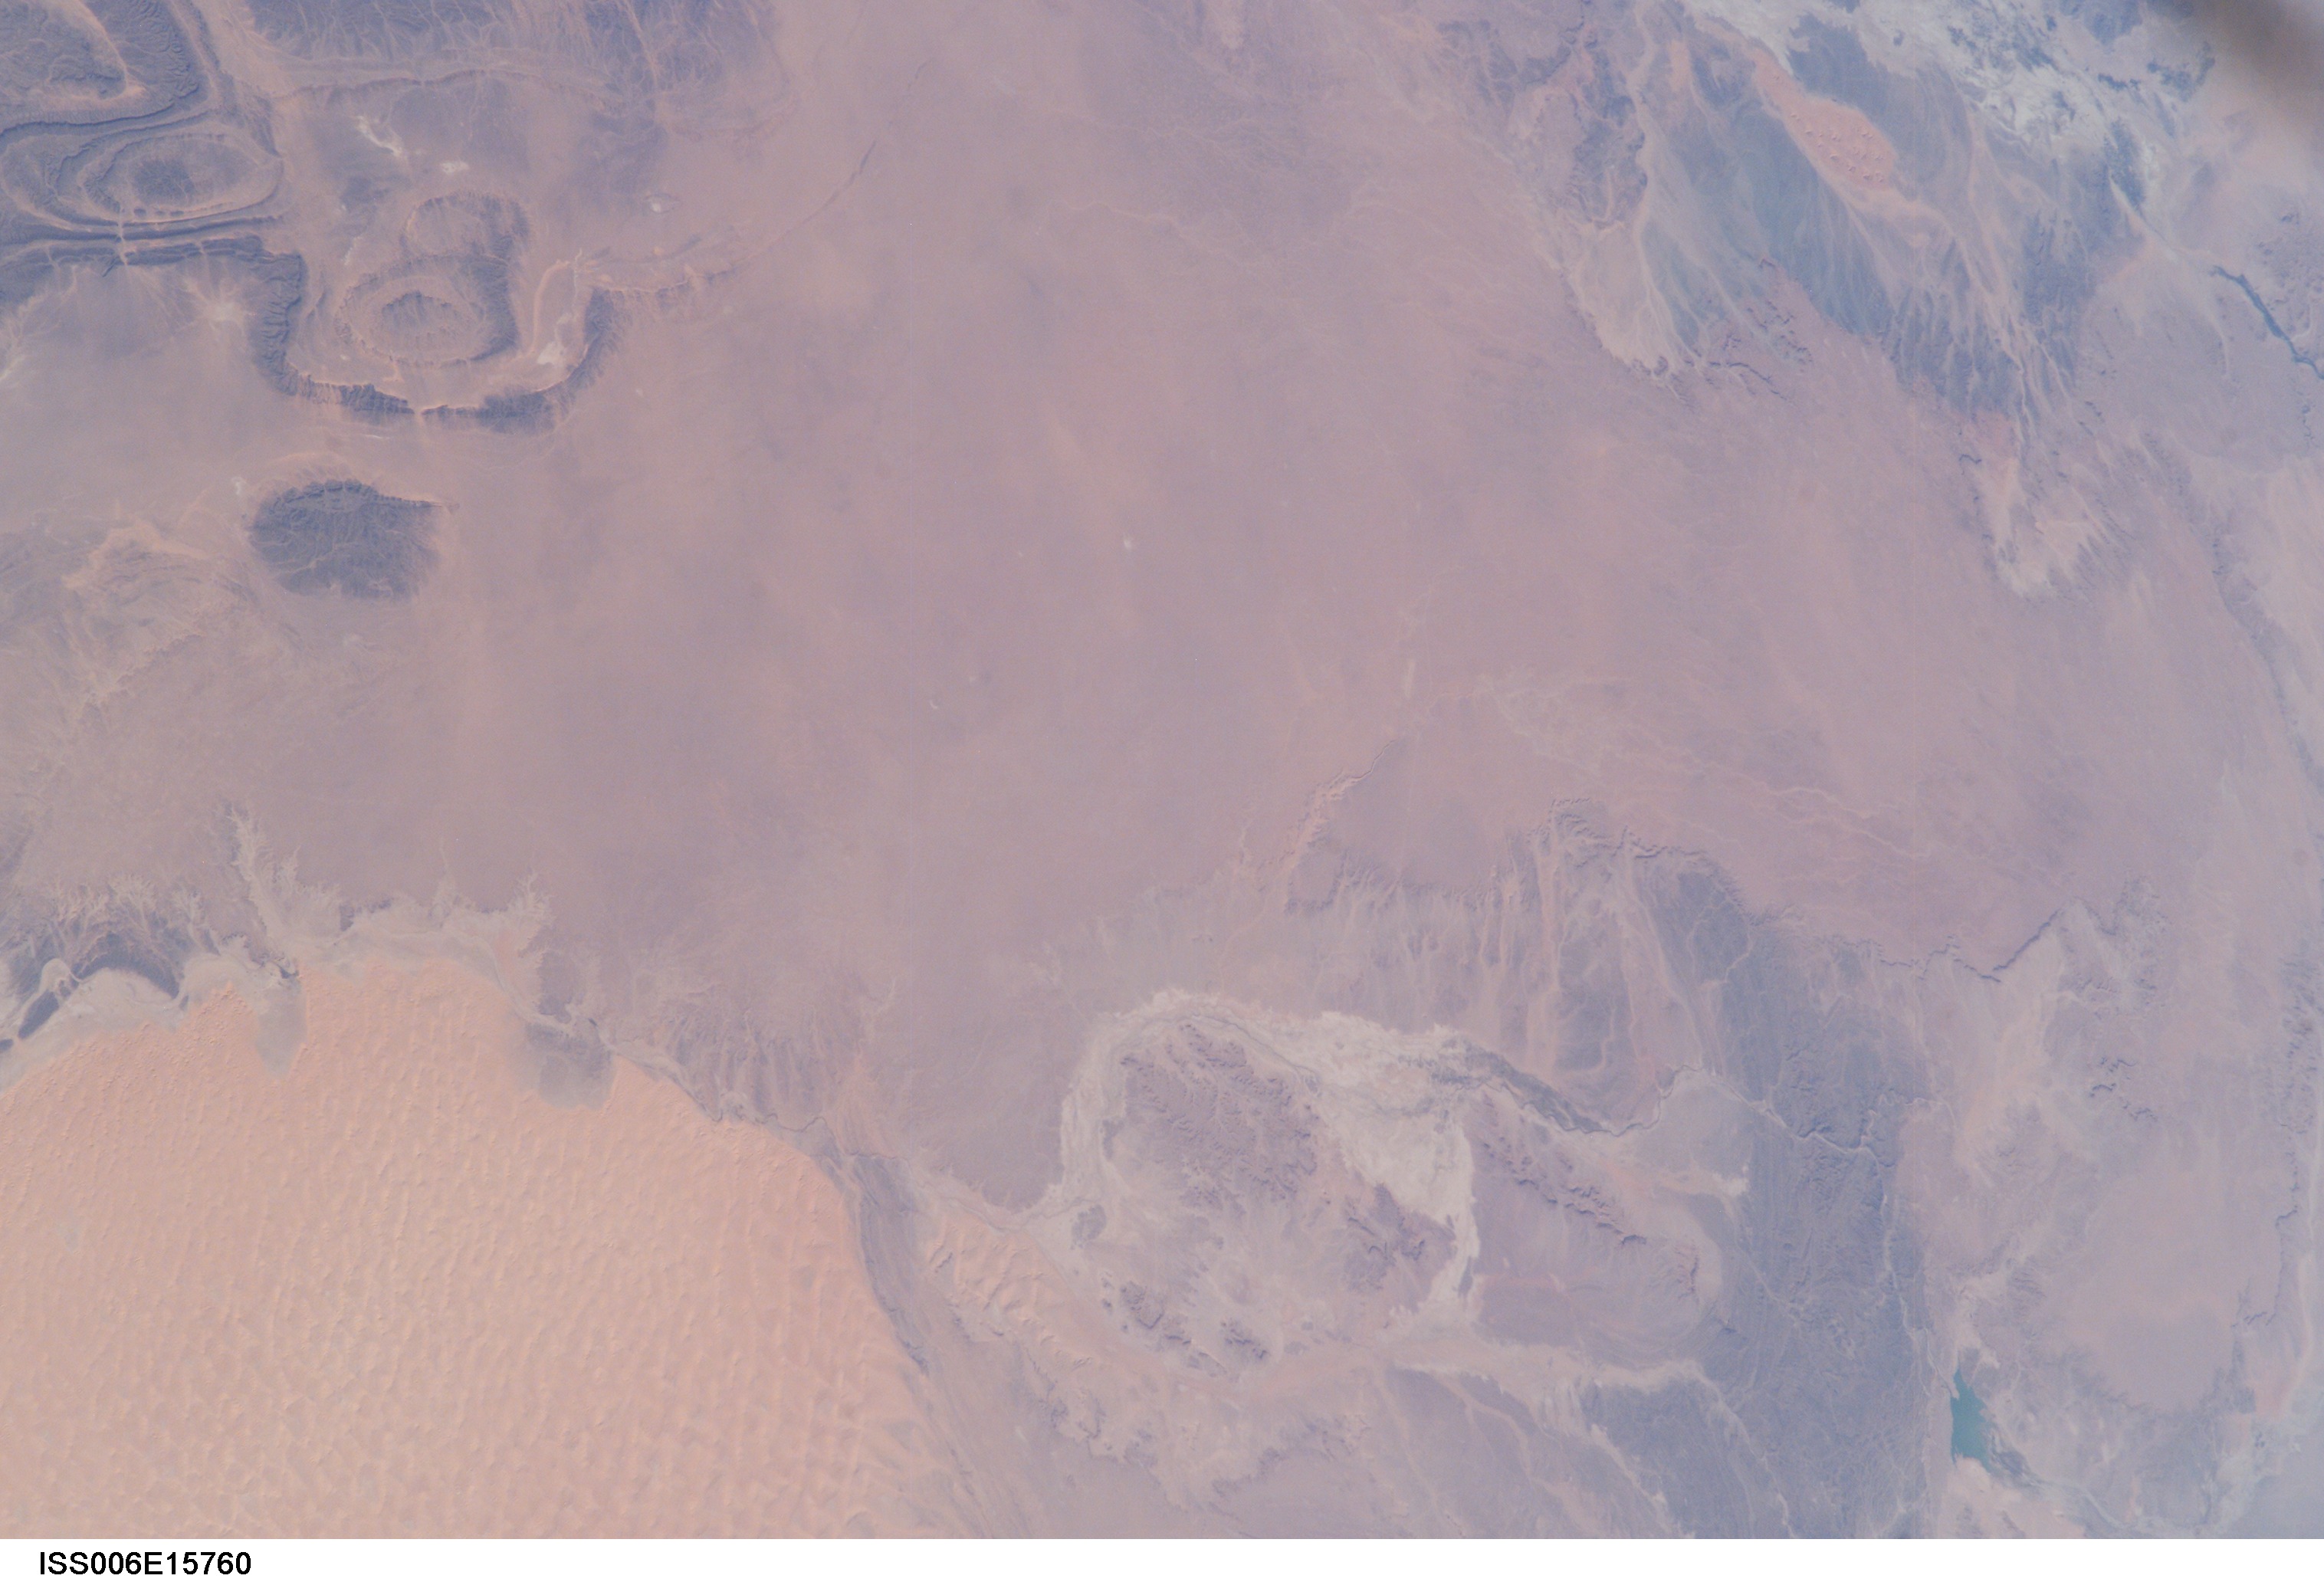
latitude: 30.5
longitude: -3.0
